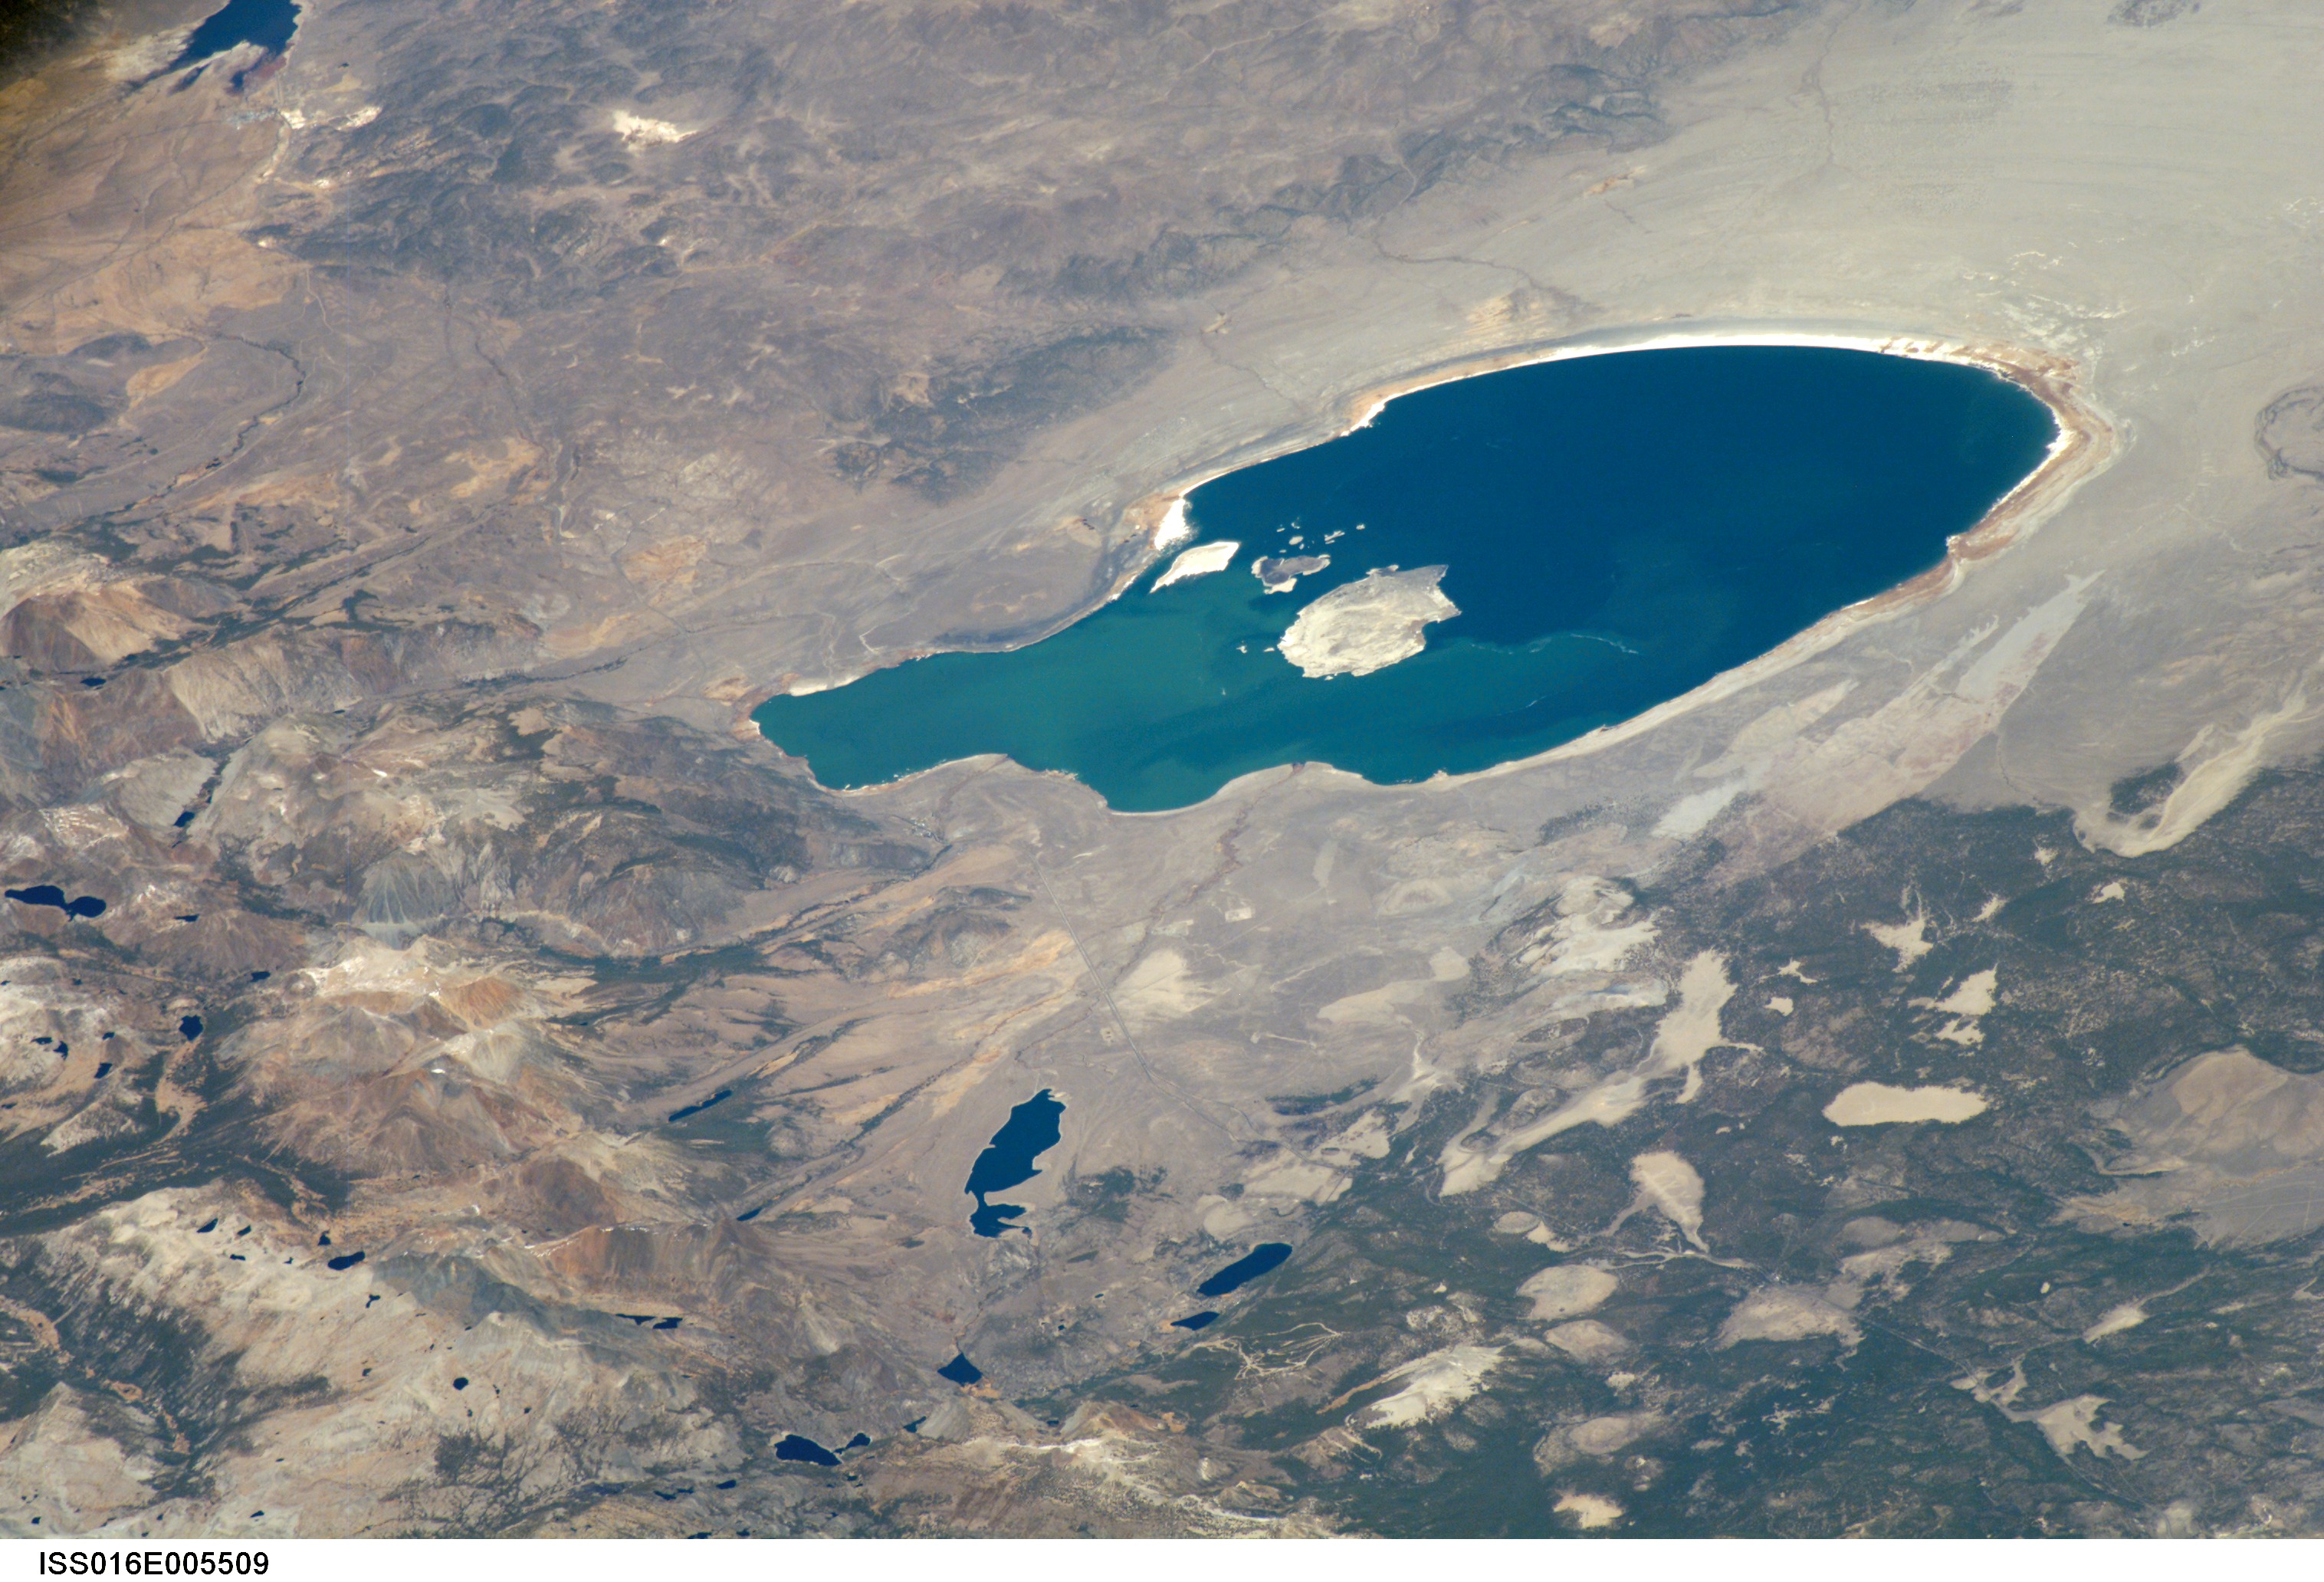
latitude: 38.0
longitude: -119.1
